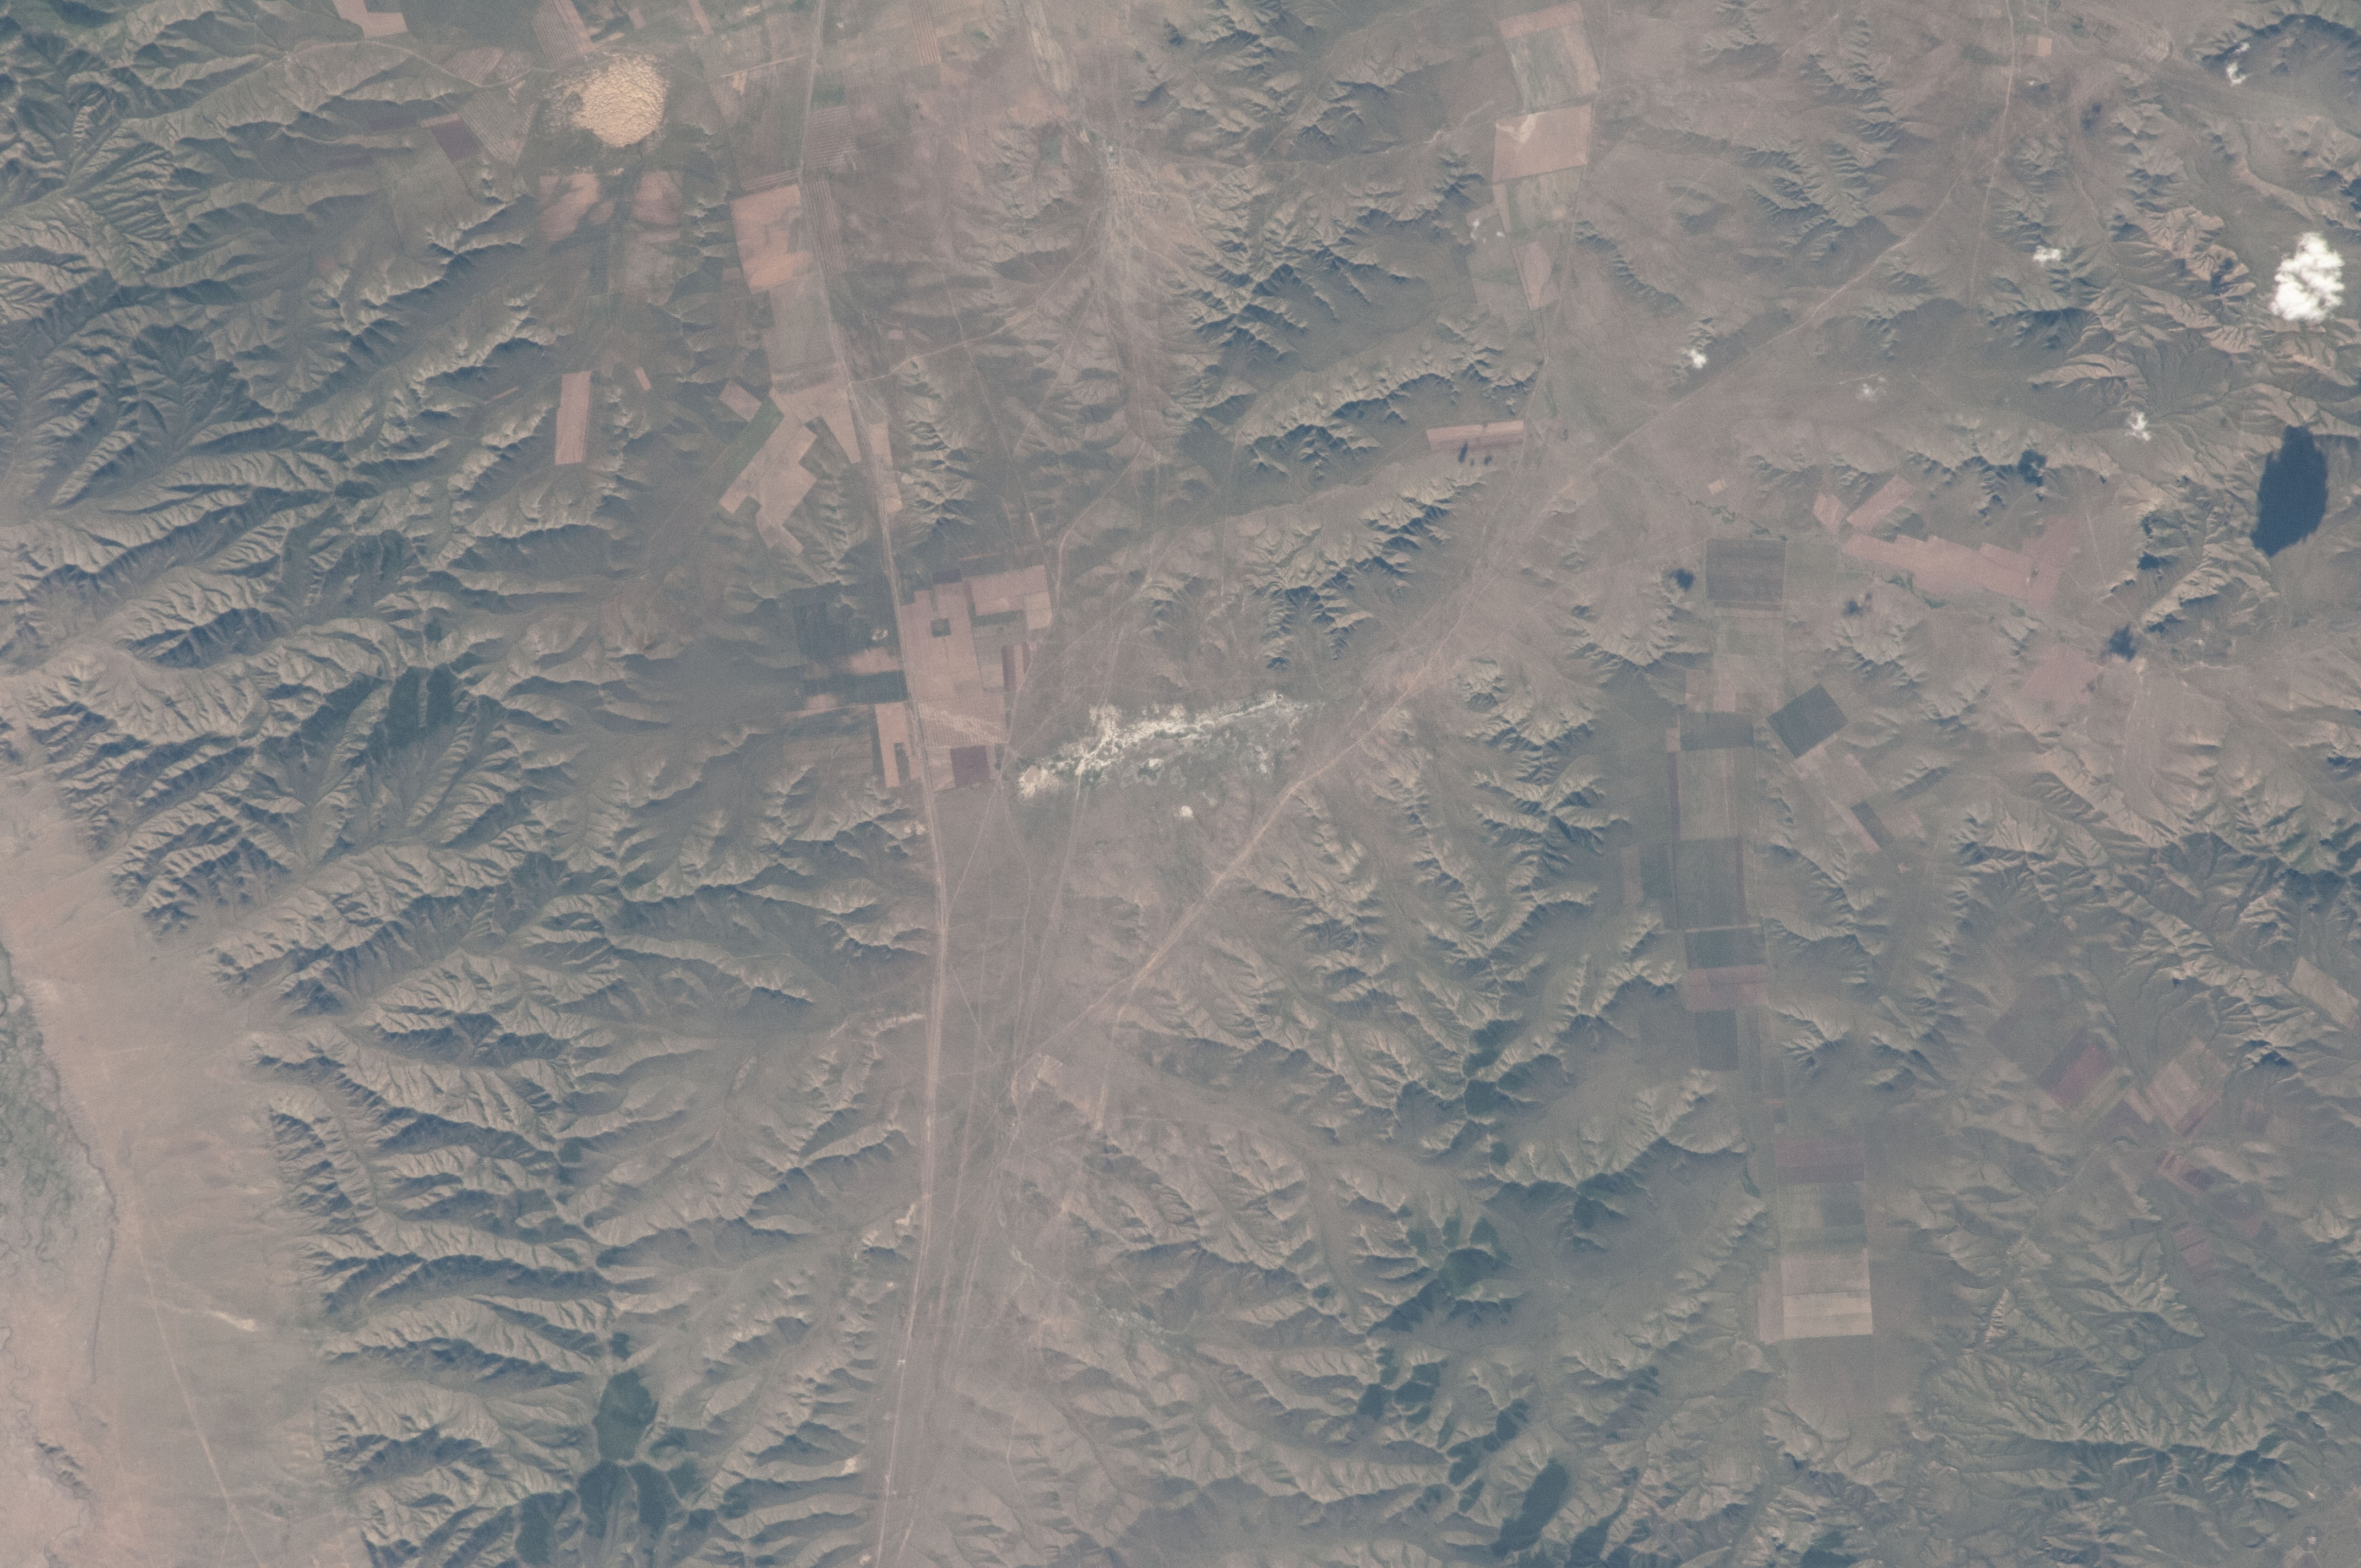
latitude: 47.9
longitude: 105.9
